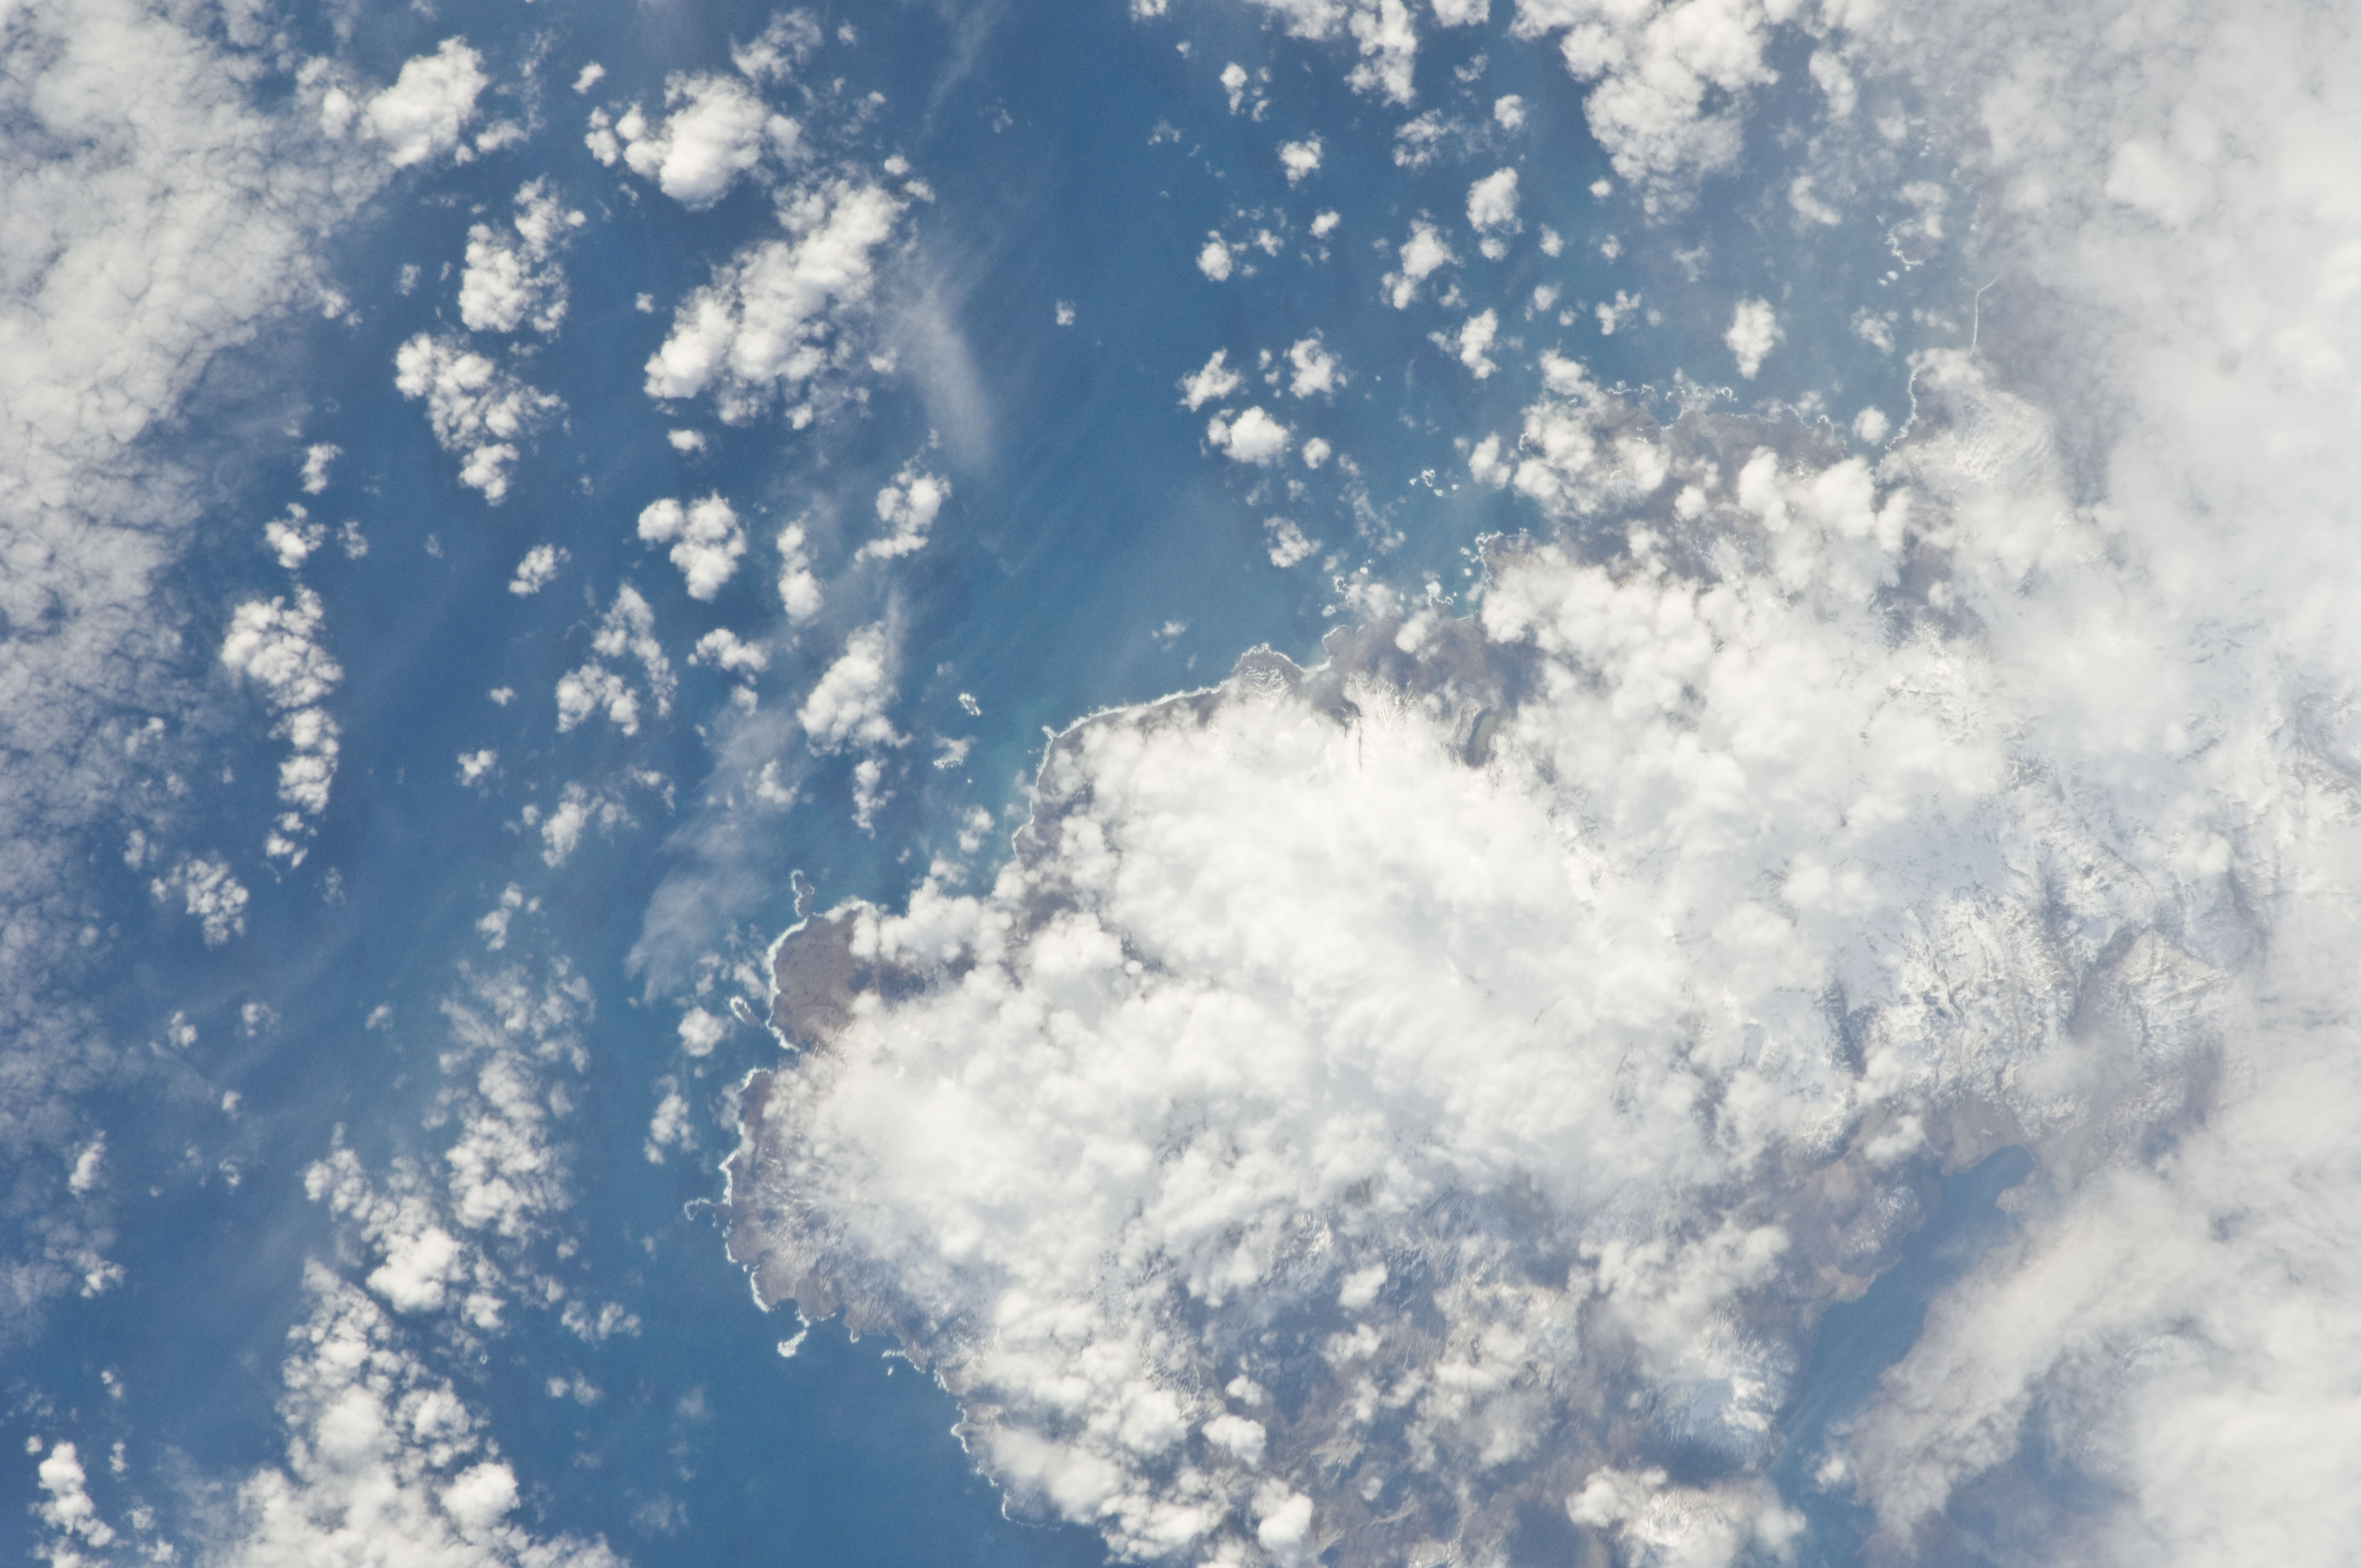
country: KERGUELEN ILES
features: RALLIER DU BATY PENINSULA, CAPE BOURBON, MTS., SNOW
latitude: -49.6
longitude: 68.8
